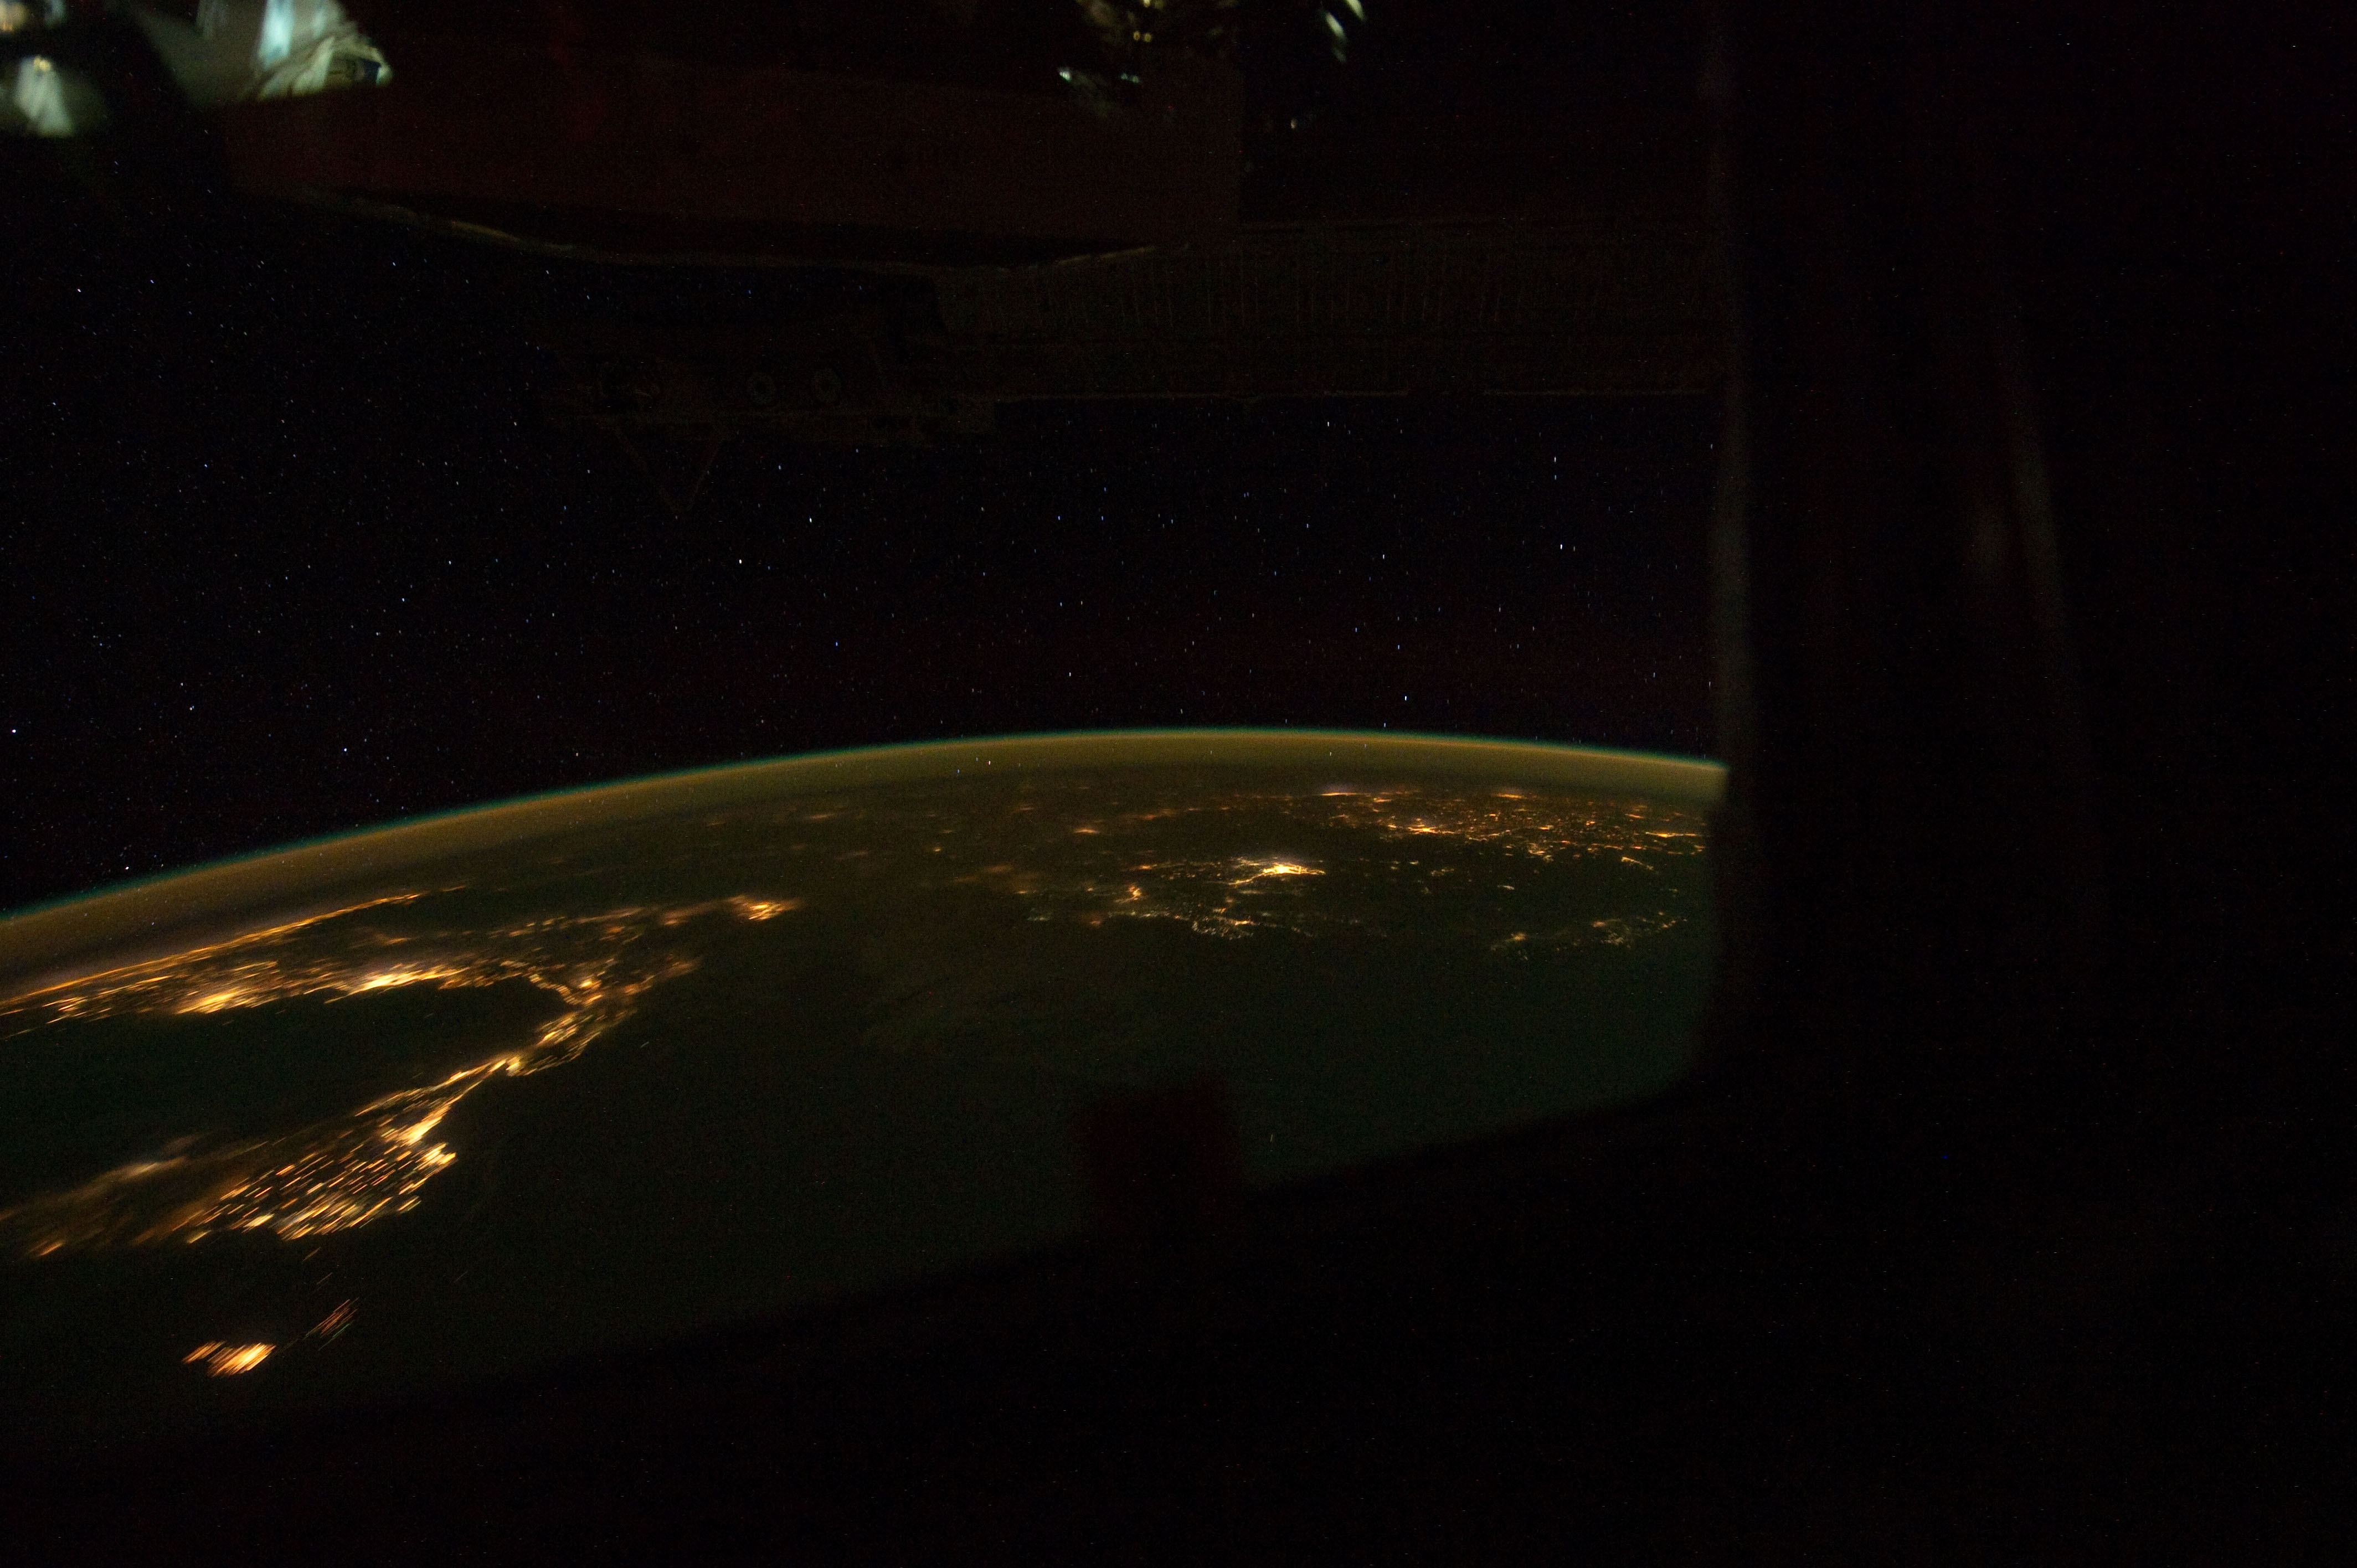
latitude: 37.0
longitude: 15.3
